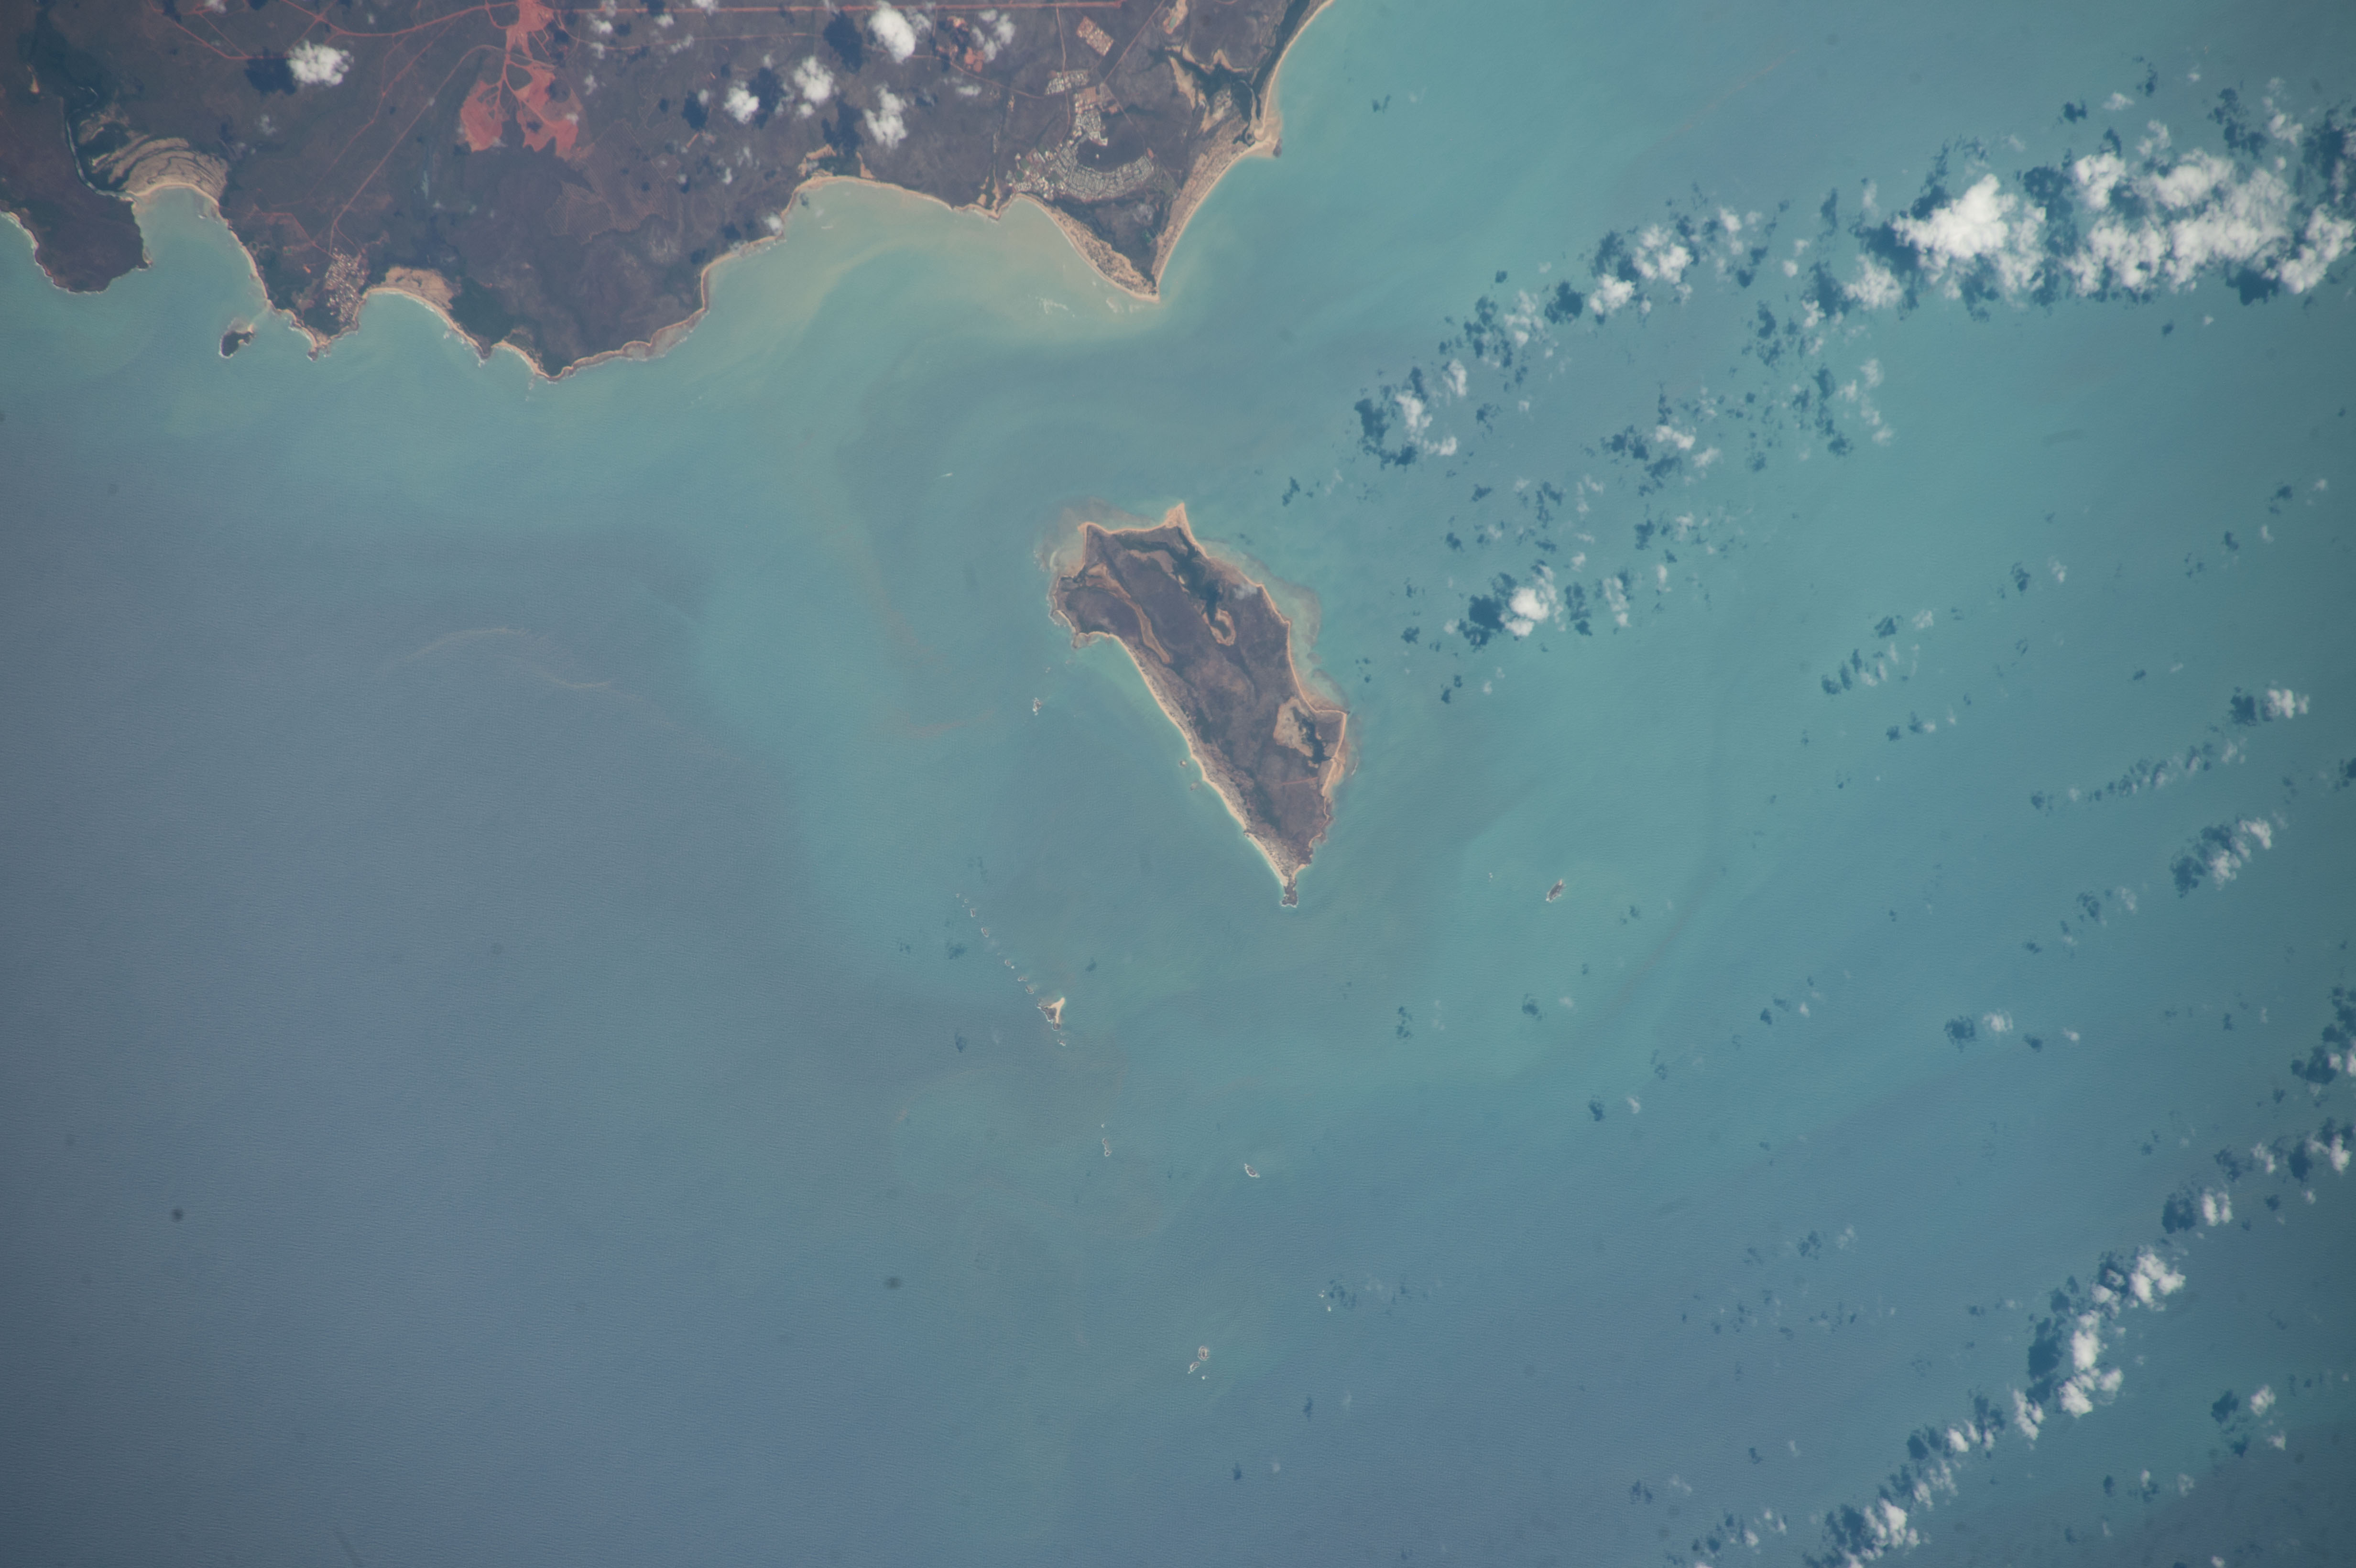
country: AUSTRALIA-NT
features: NHULUNBUY,BREMER ISLAND,AUSTRALIA,CAPE WIRAWAWOI,NORTHERN TERRITORY,EAST BREMER ISLET,EAST WOODY BEACH
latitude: -12.1
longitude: 136.8
